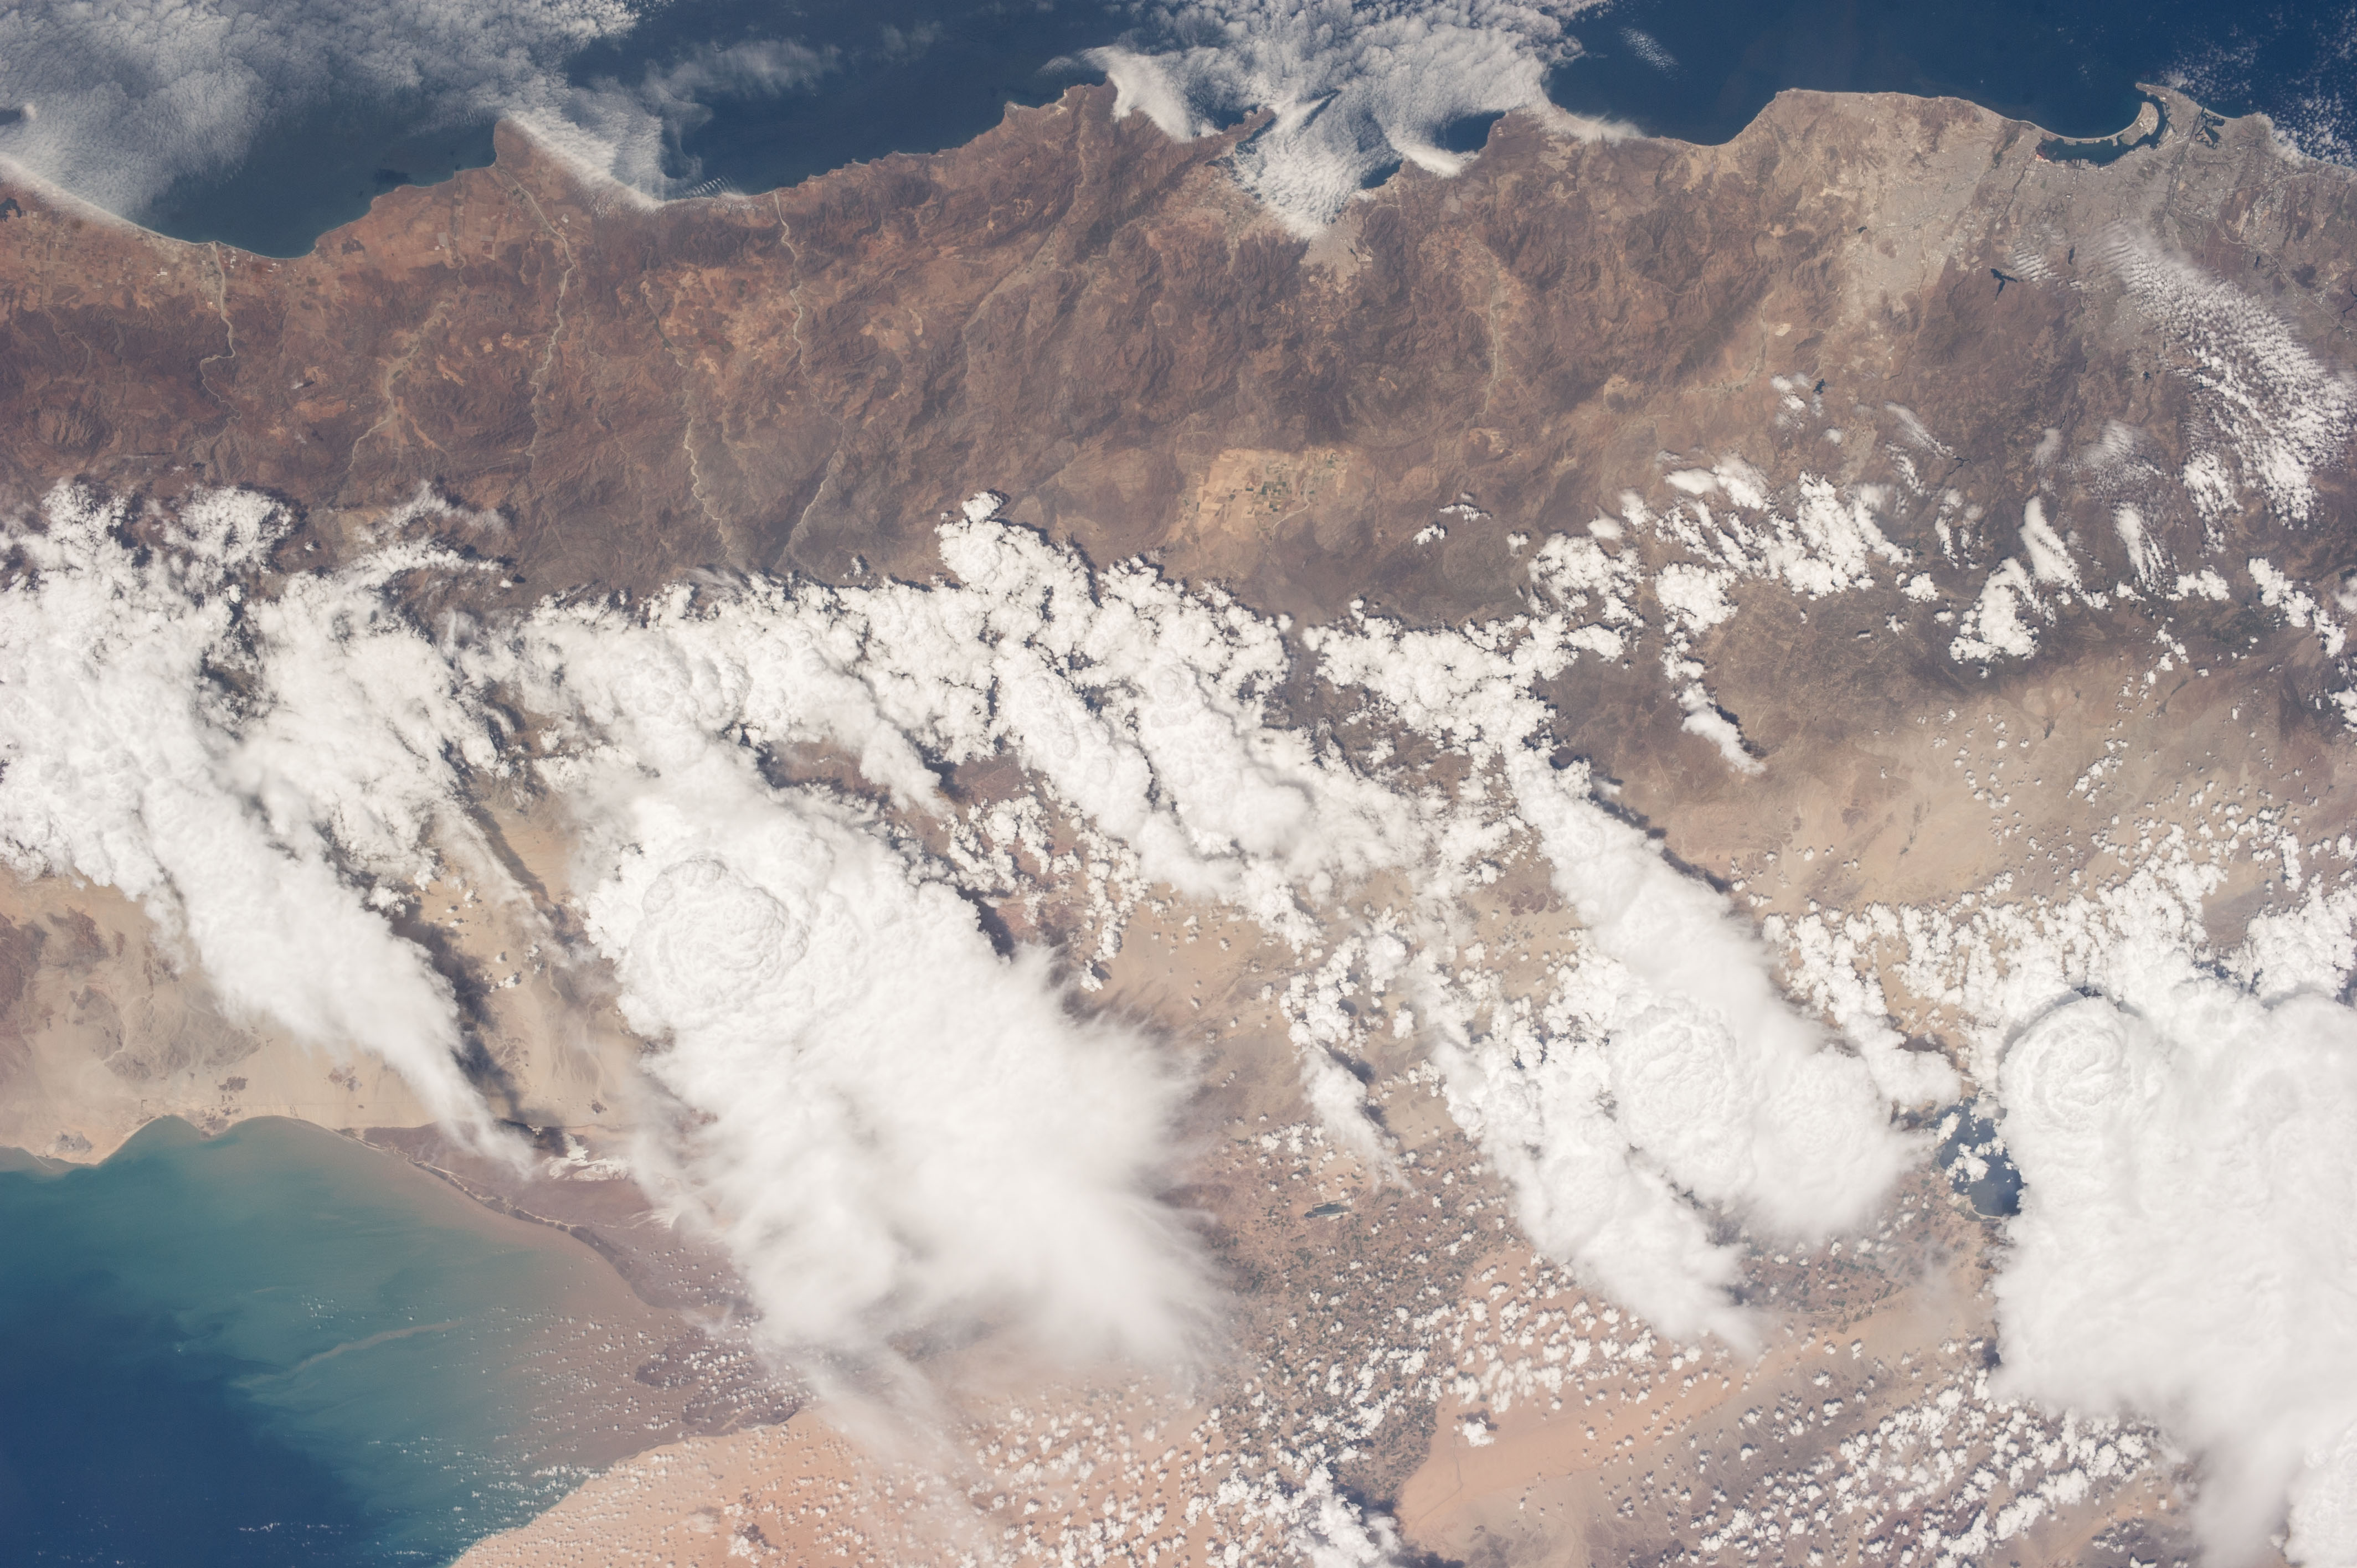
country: MEXICO
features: DESERT, MOUNTAINS, SAN FELIPE, GULF OF CALIFORNIA
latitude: 31.9
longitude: -115.9
